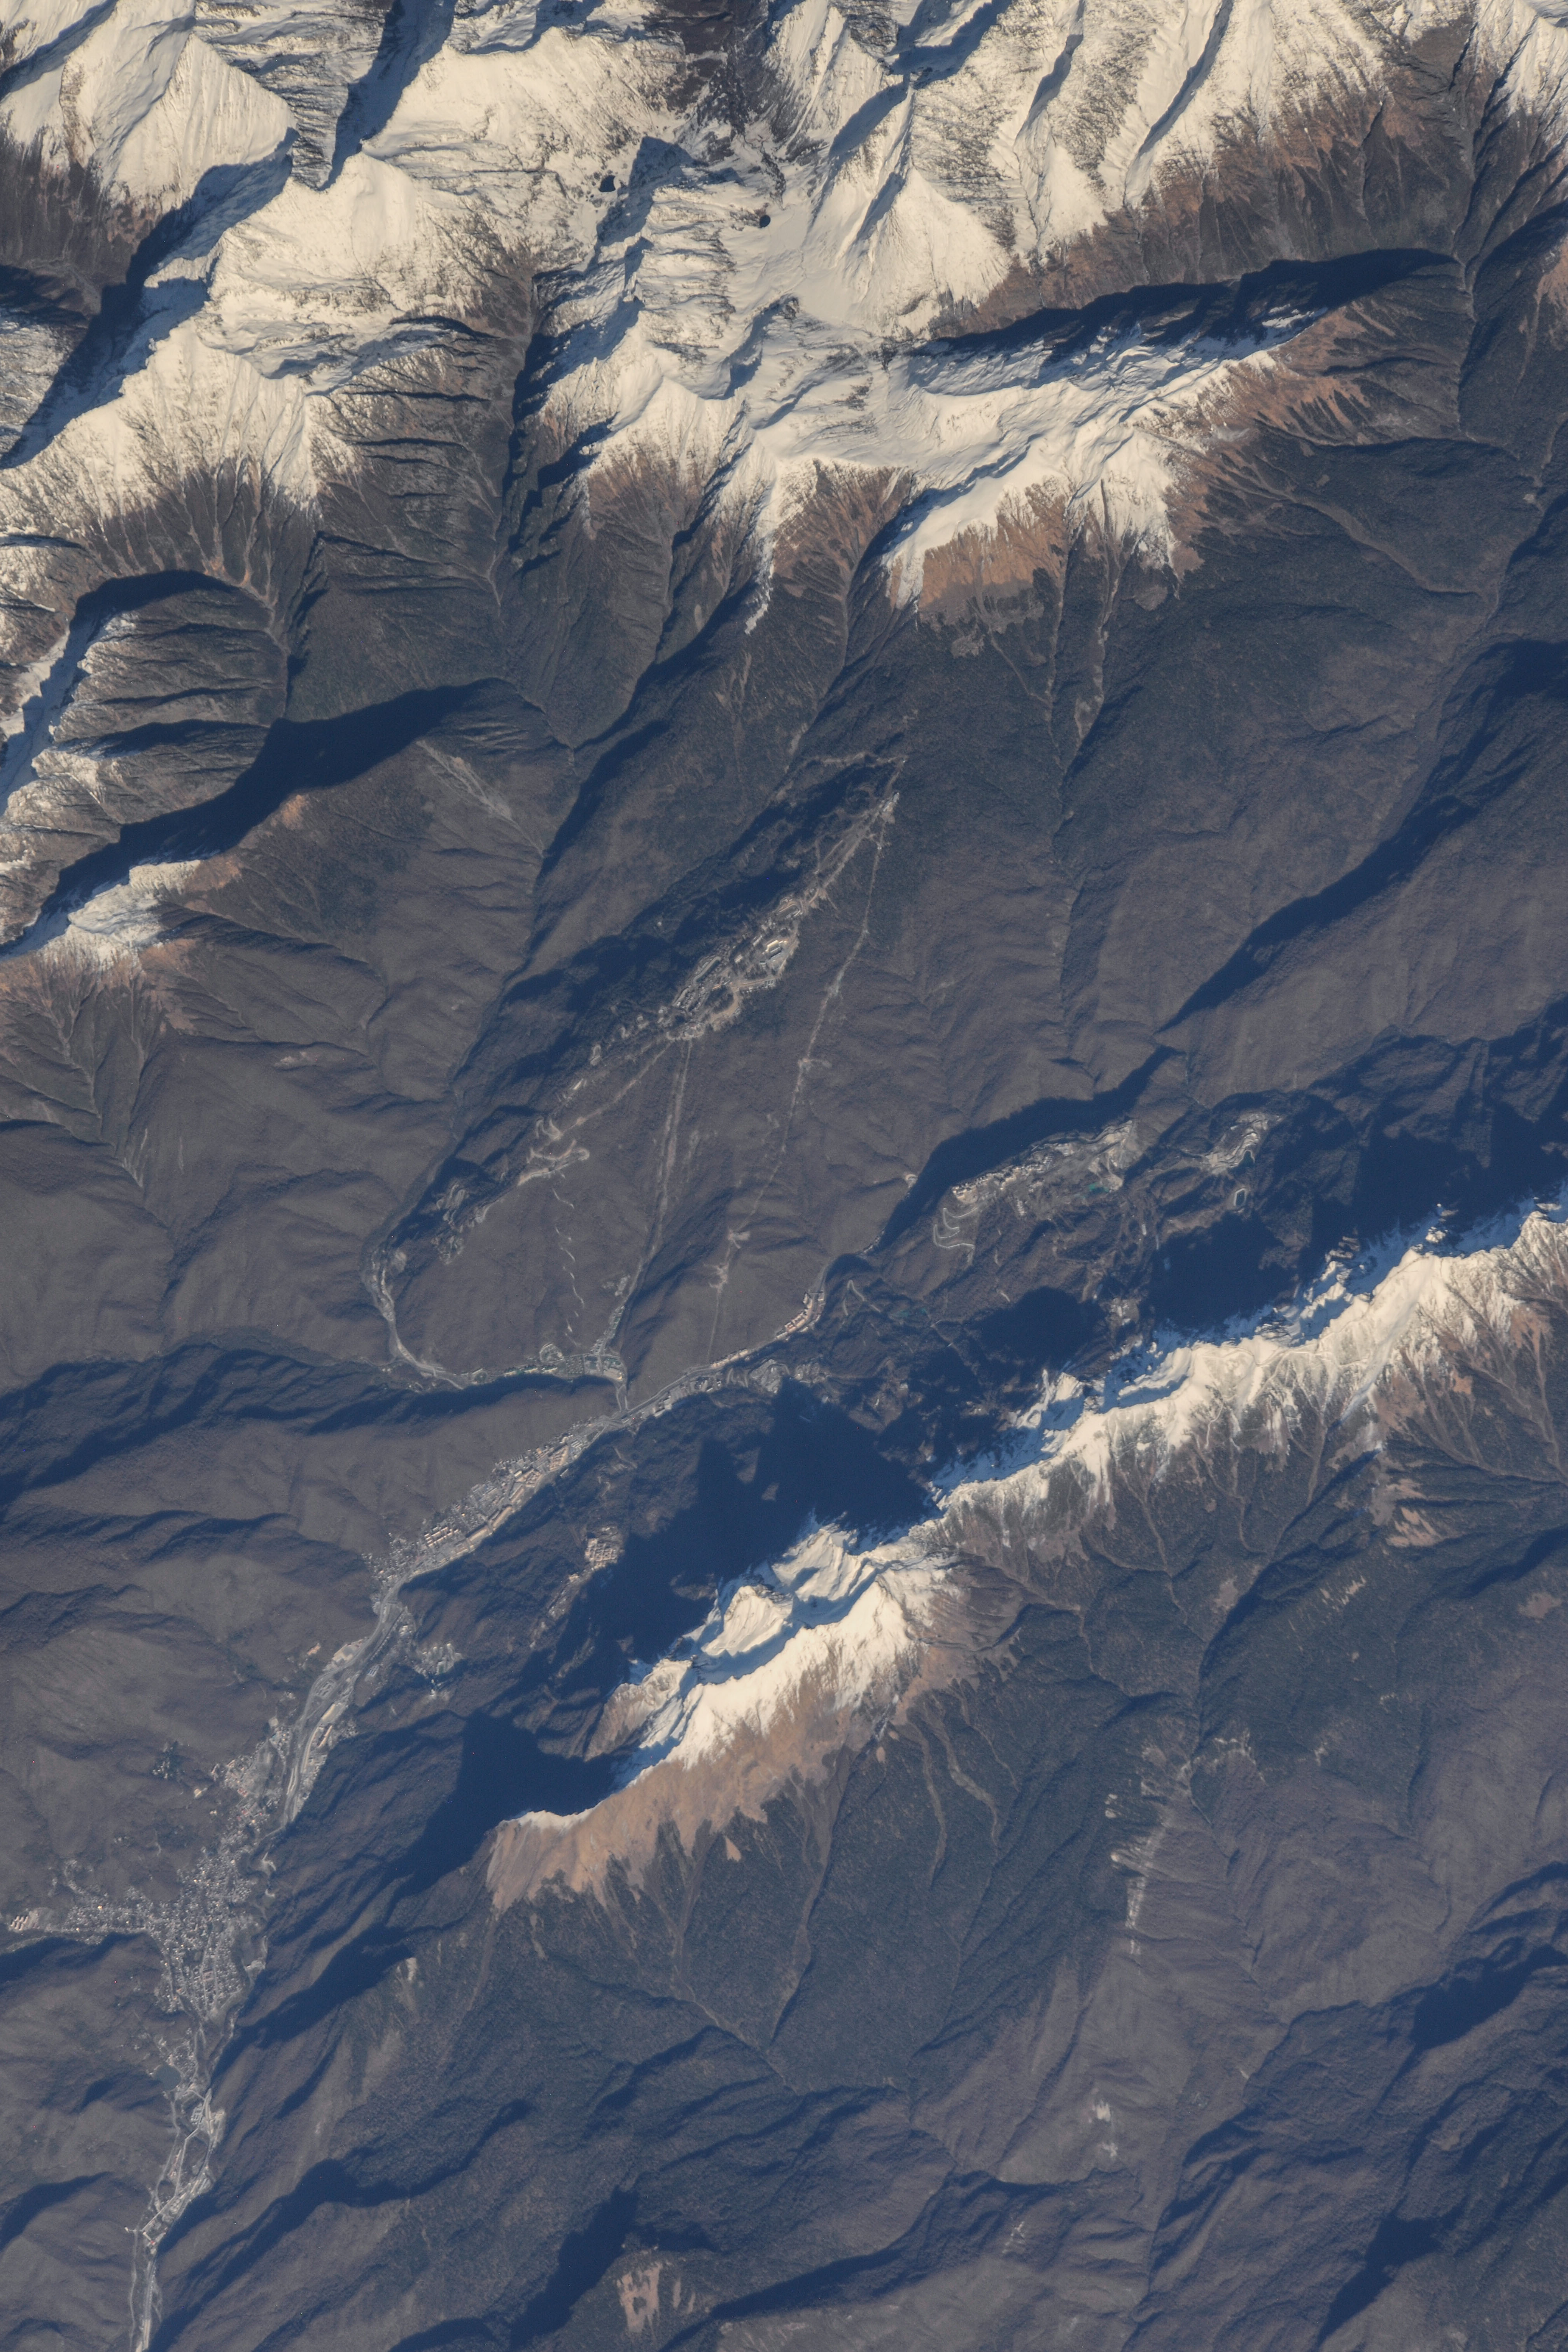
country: RUSSIAN_FEDERATION
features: ESTOSADOK, MOUNTAINS, MZYMTA RIVER, SNOW
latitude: 43.7
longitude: 40.3
